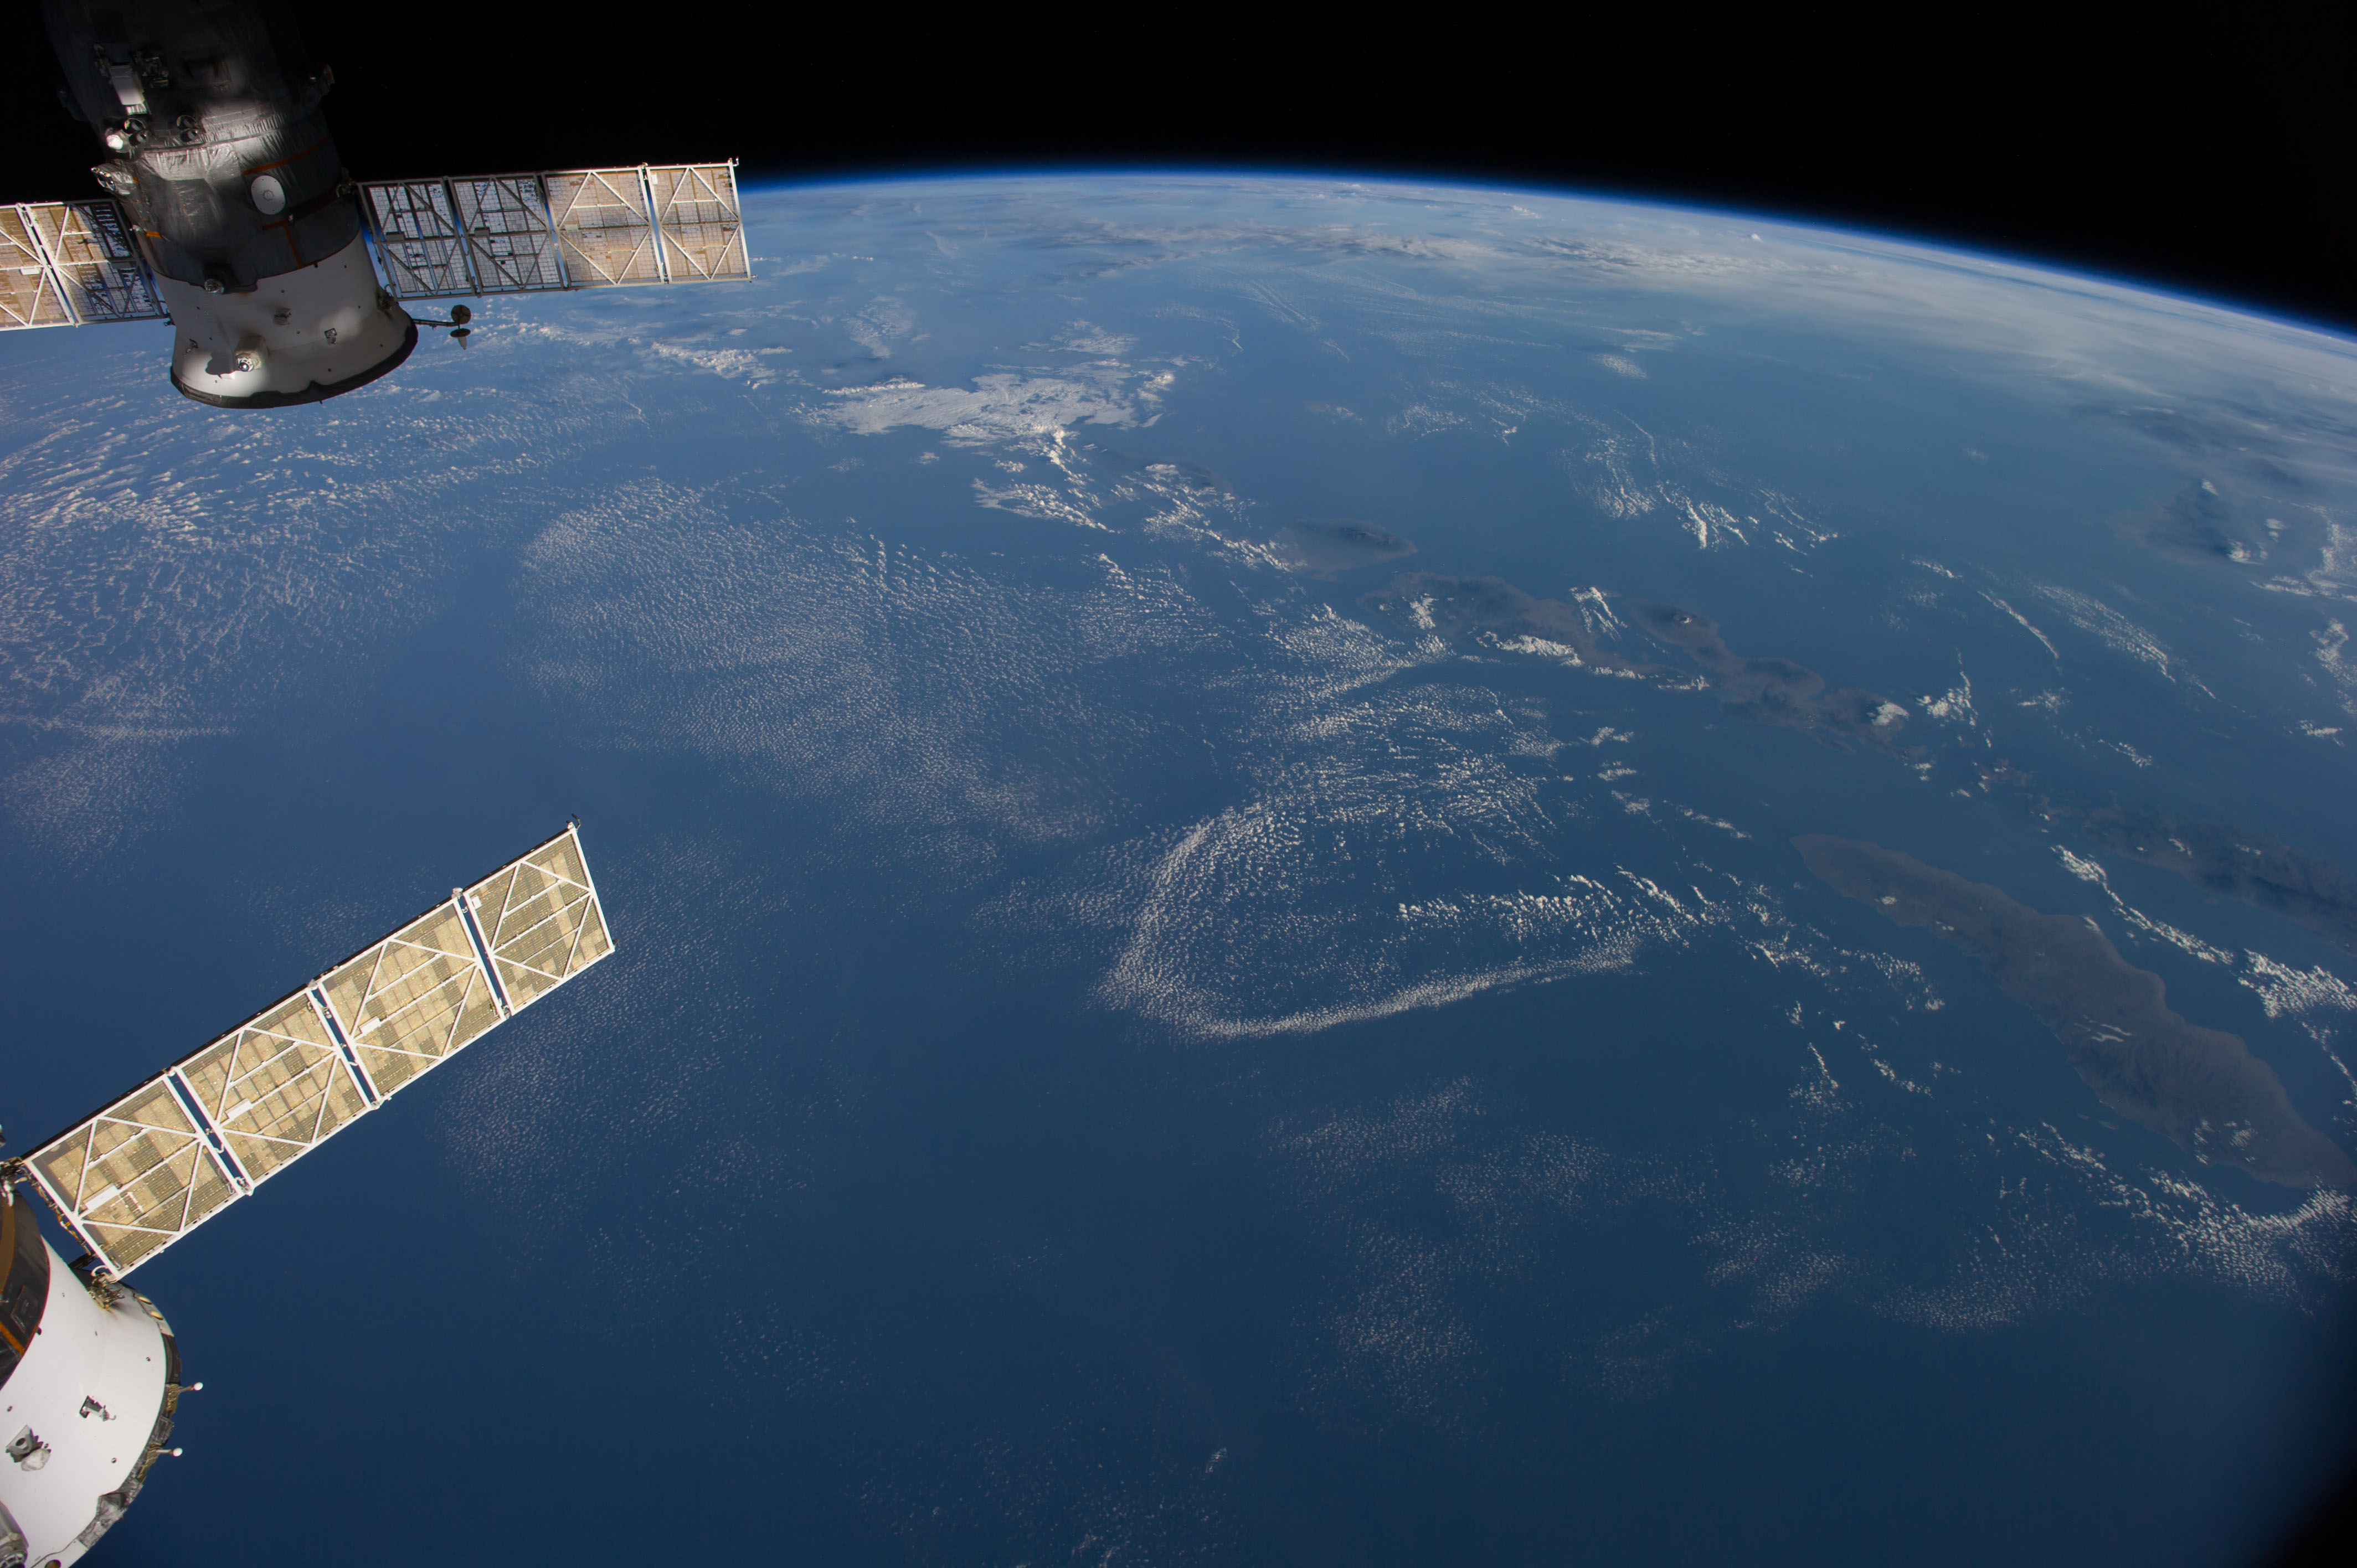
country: INDONESIA
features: BALI, W. NUSA TENGGARA, BALI S., JAVA S., MT. RINJANI, MT. TAMBORA, ATMOSPHERIC LIMB
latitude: -10.5
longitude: 116.5
